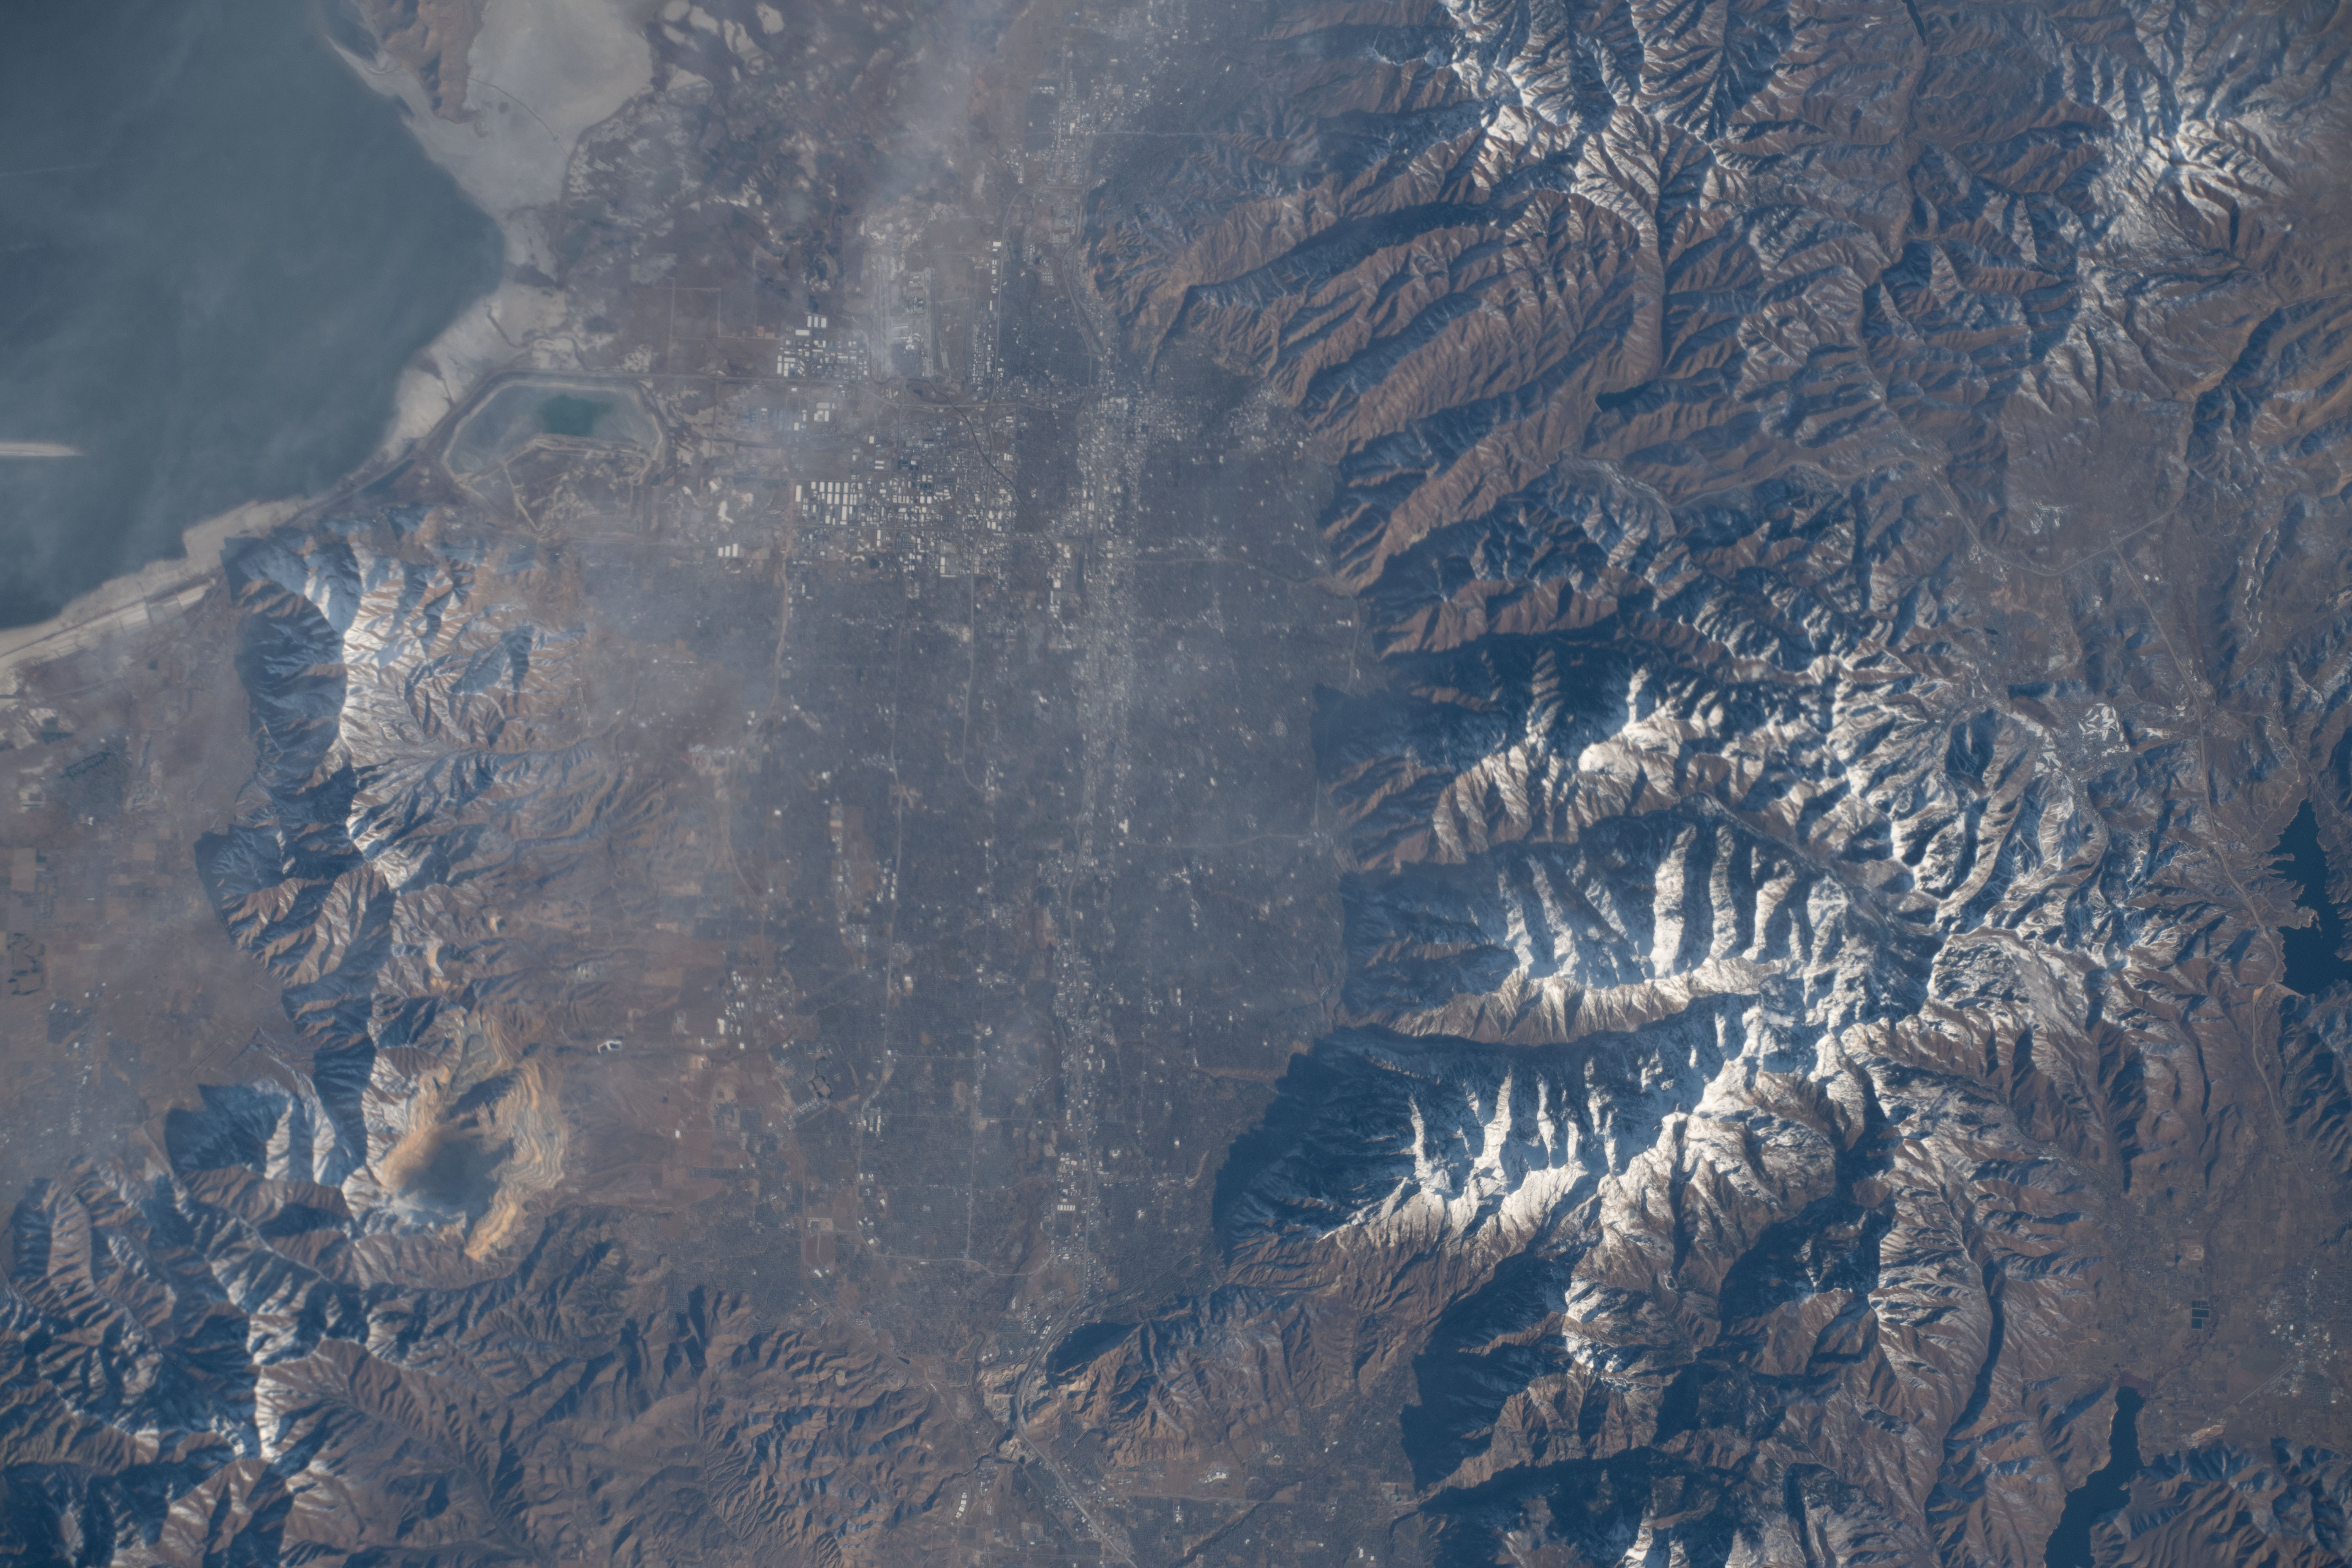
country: USA-UTAH
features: SALT LAKE CITY, TWIN PEAKS, GREAT SALT LAKE
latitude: 40.6
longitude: -111.8
